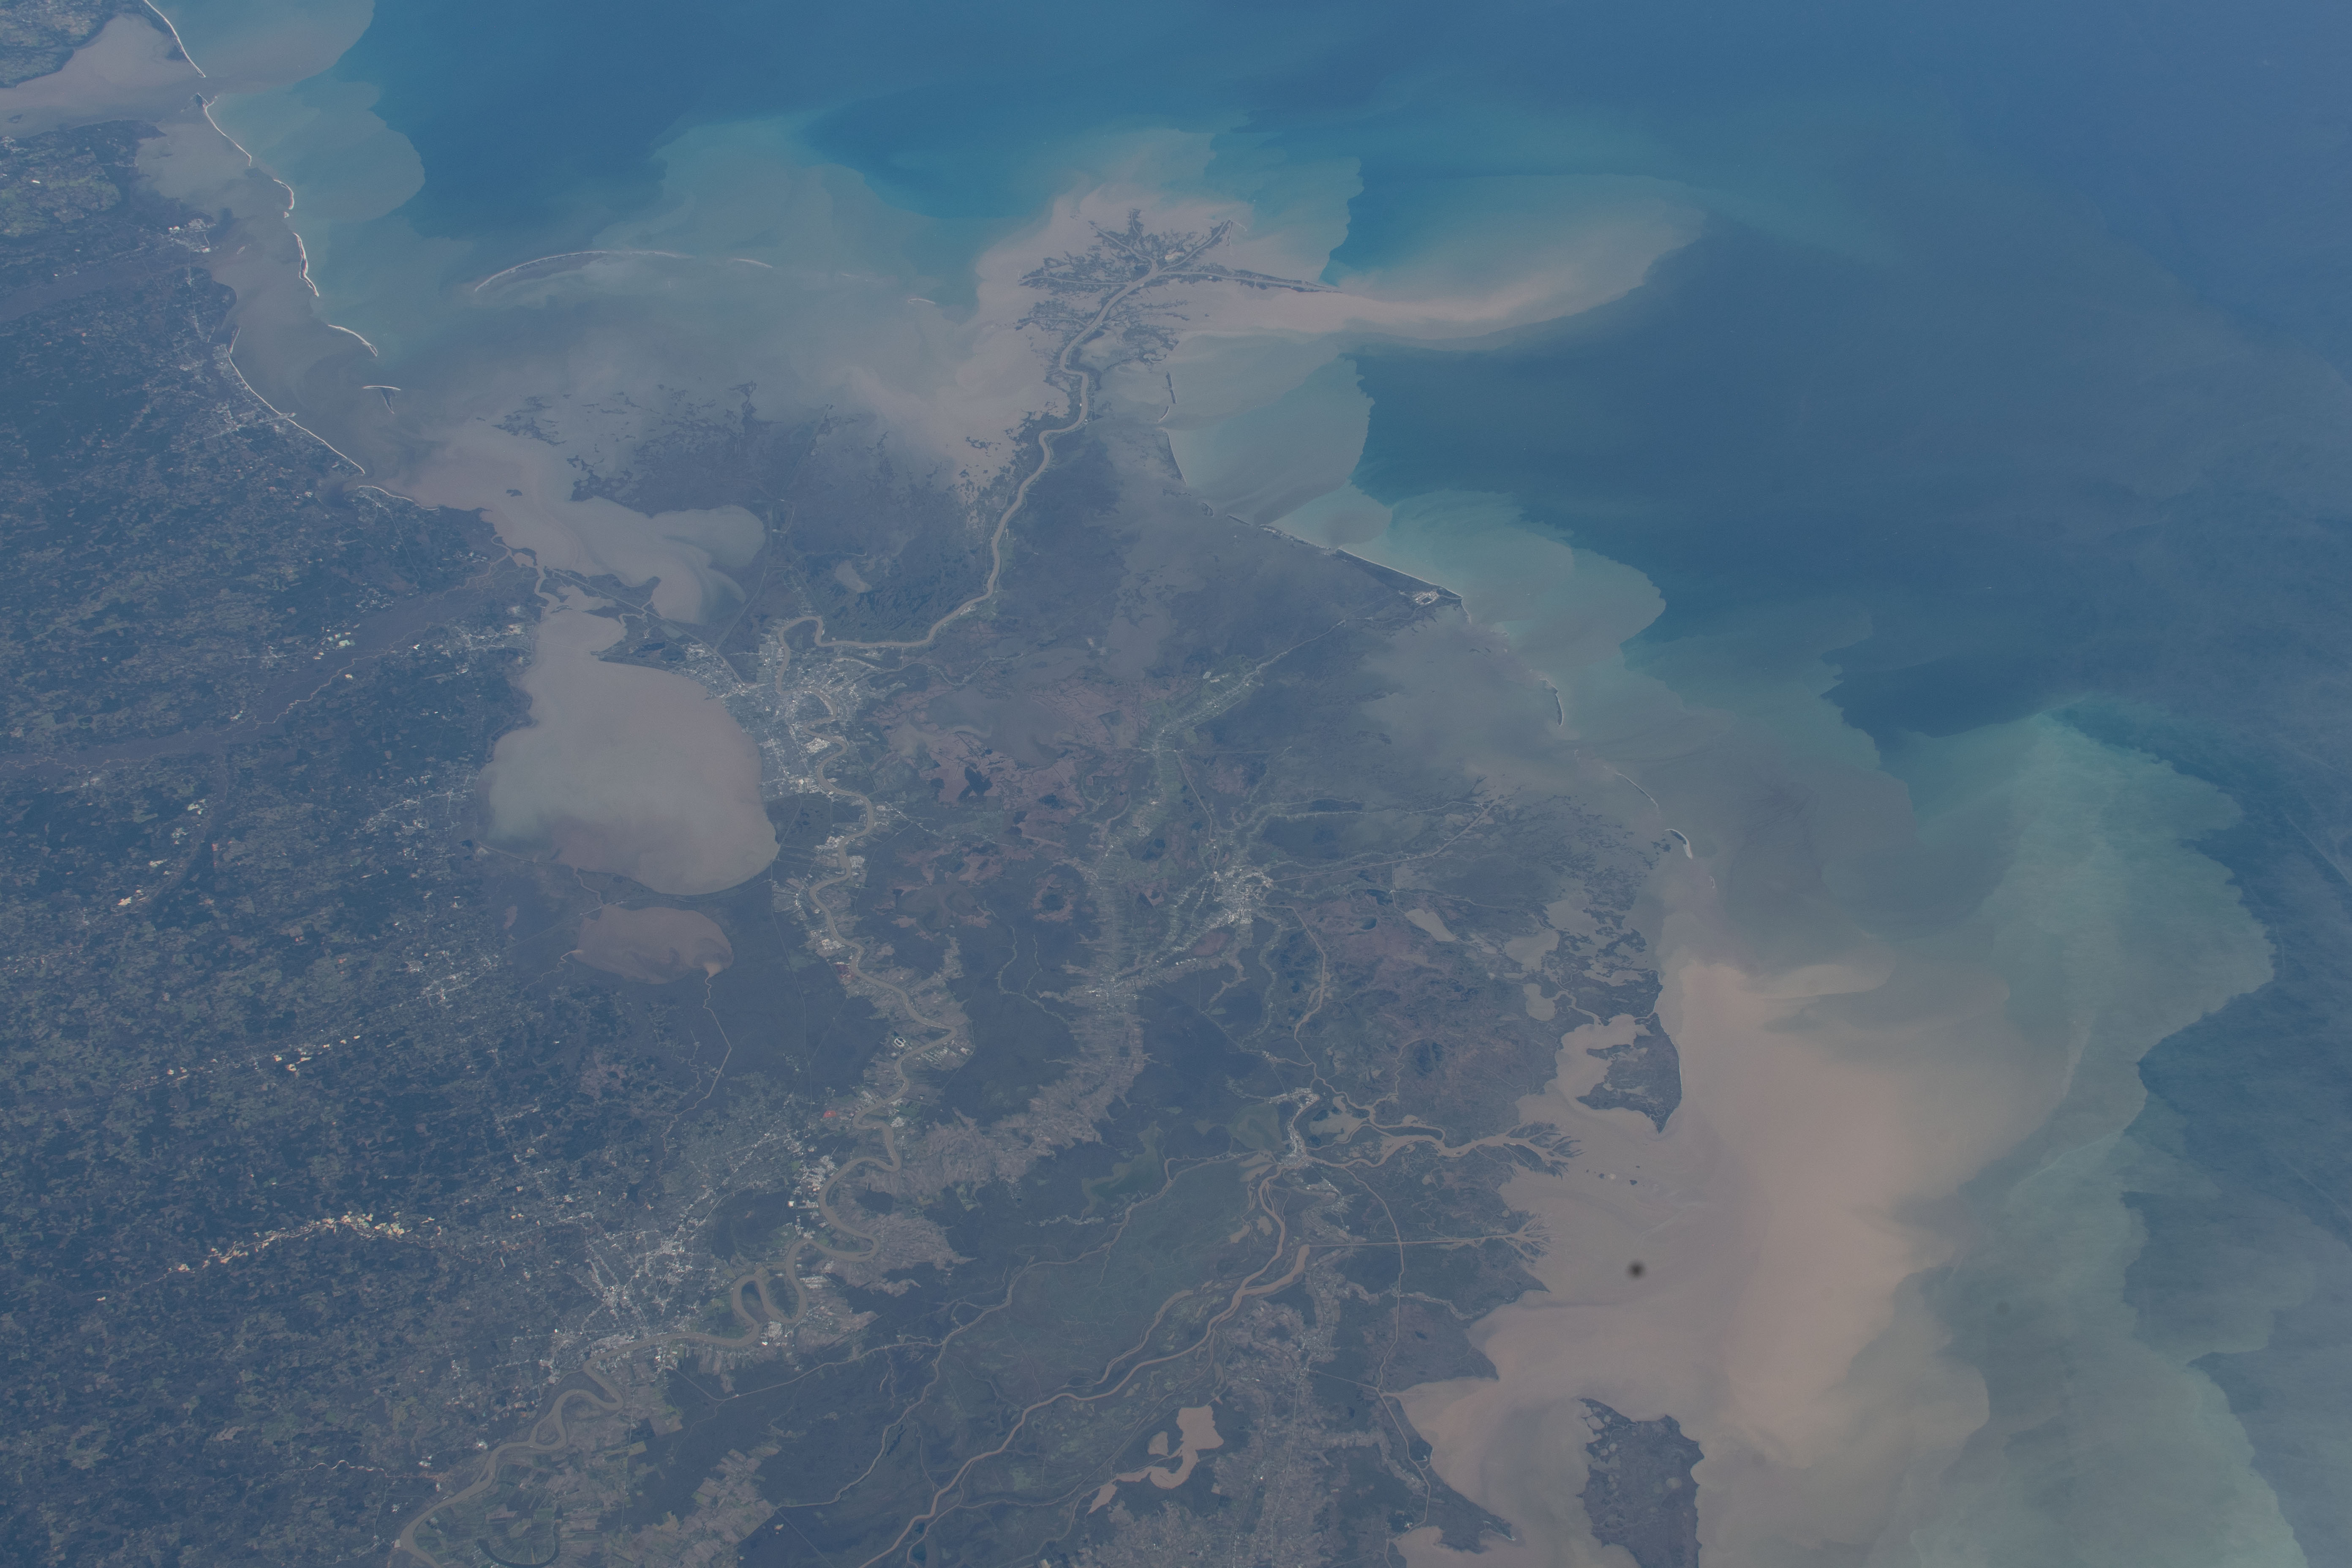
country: USA-LOUISIANA
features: NEW ORLEANS, MISSISSIPPI RIVER, BATON ROUGE
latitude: 29.5
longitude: -90.5
